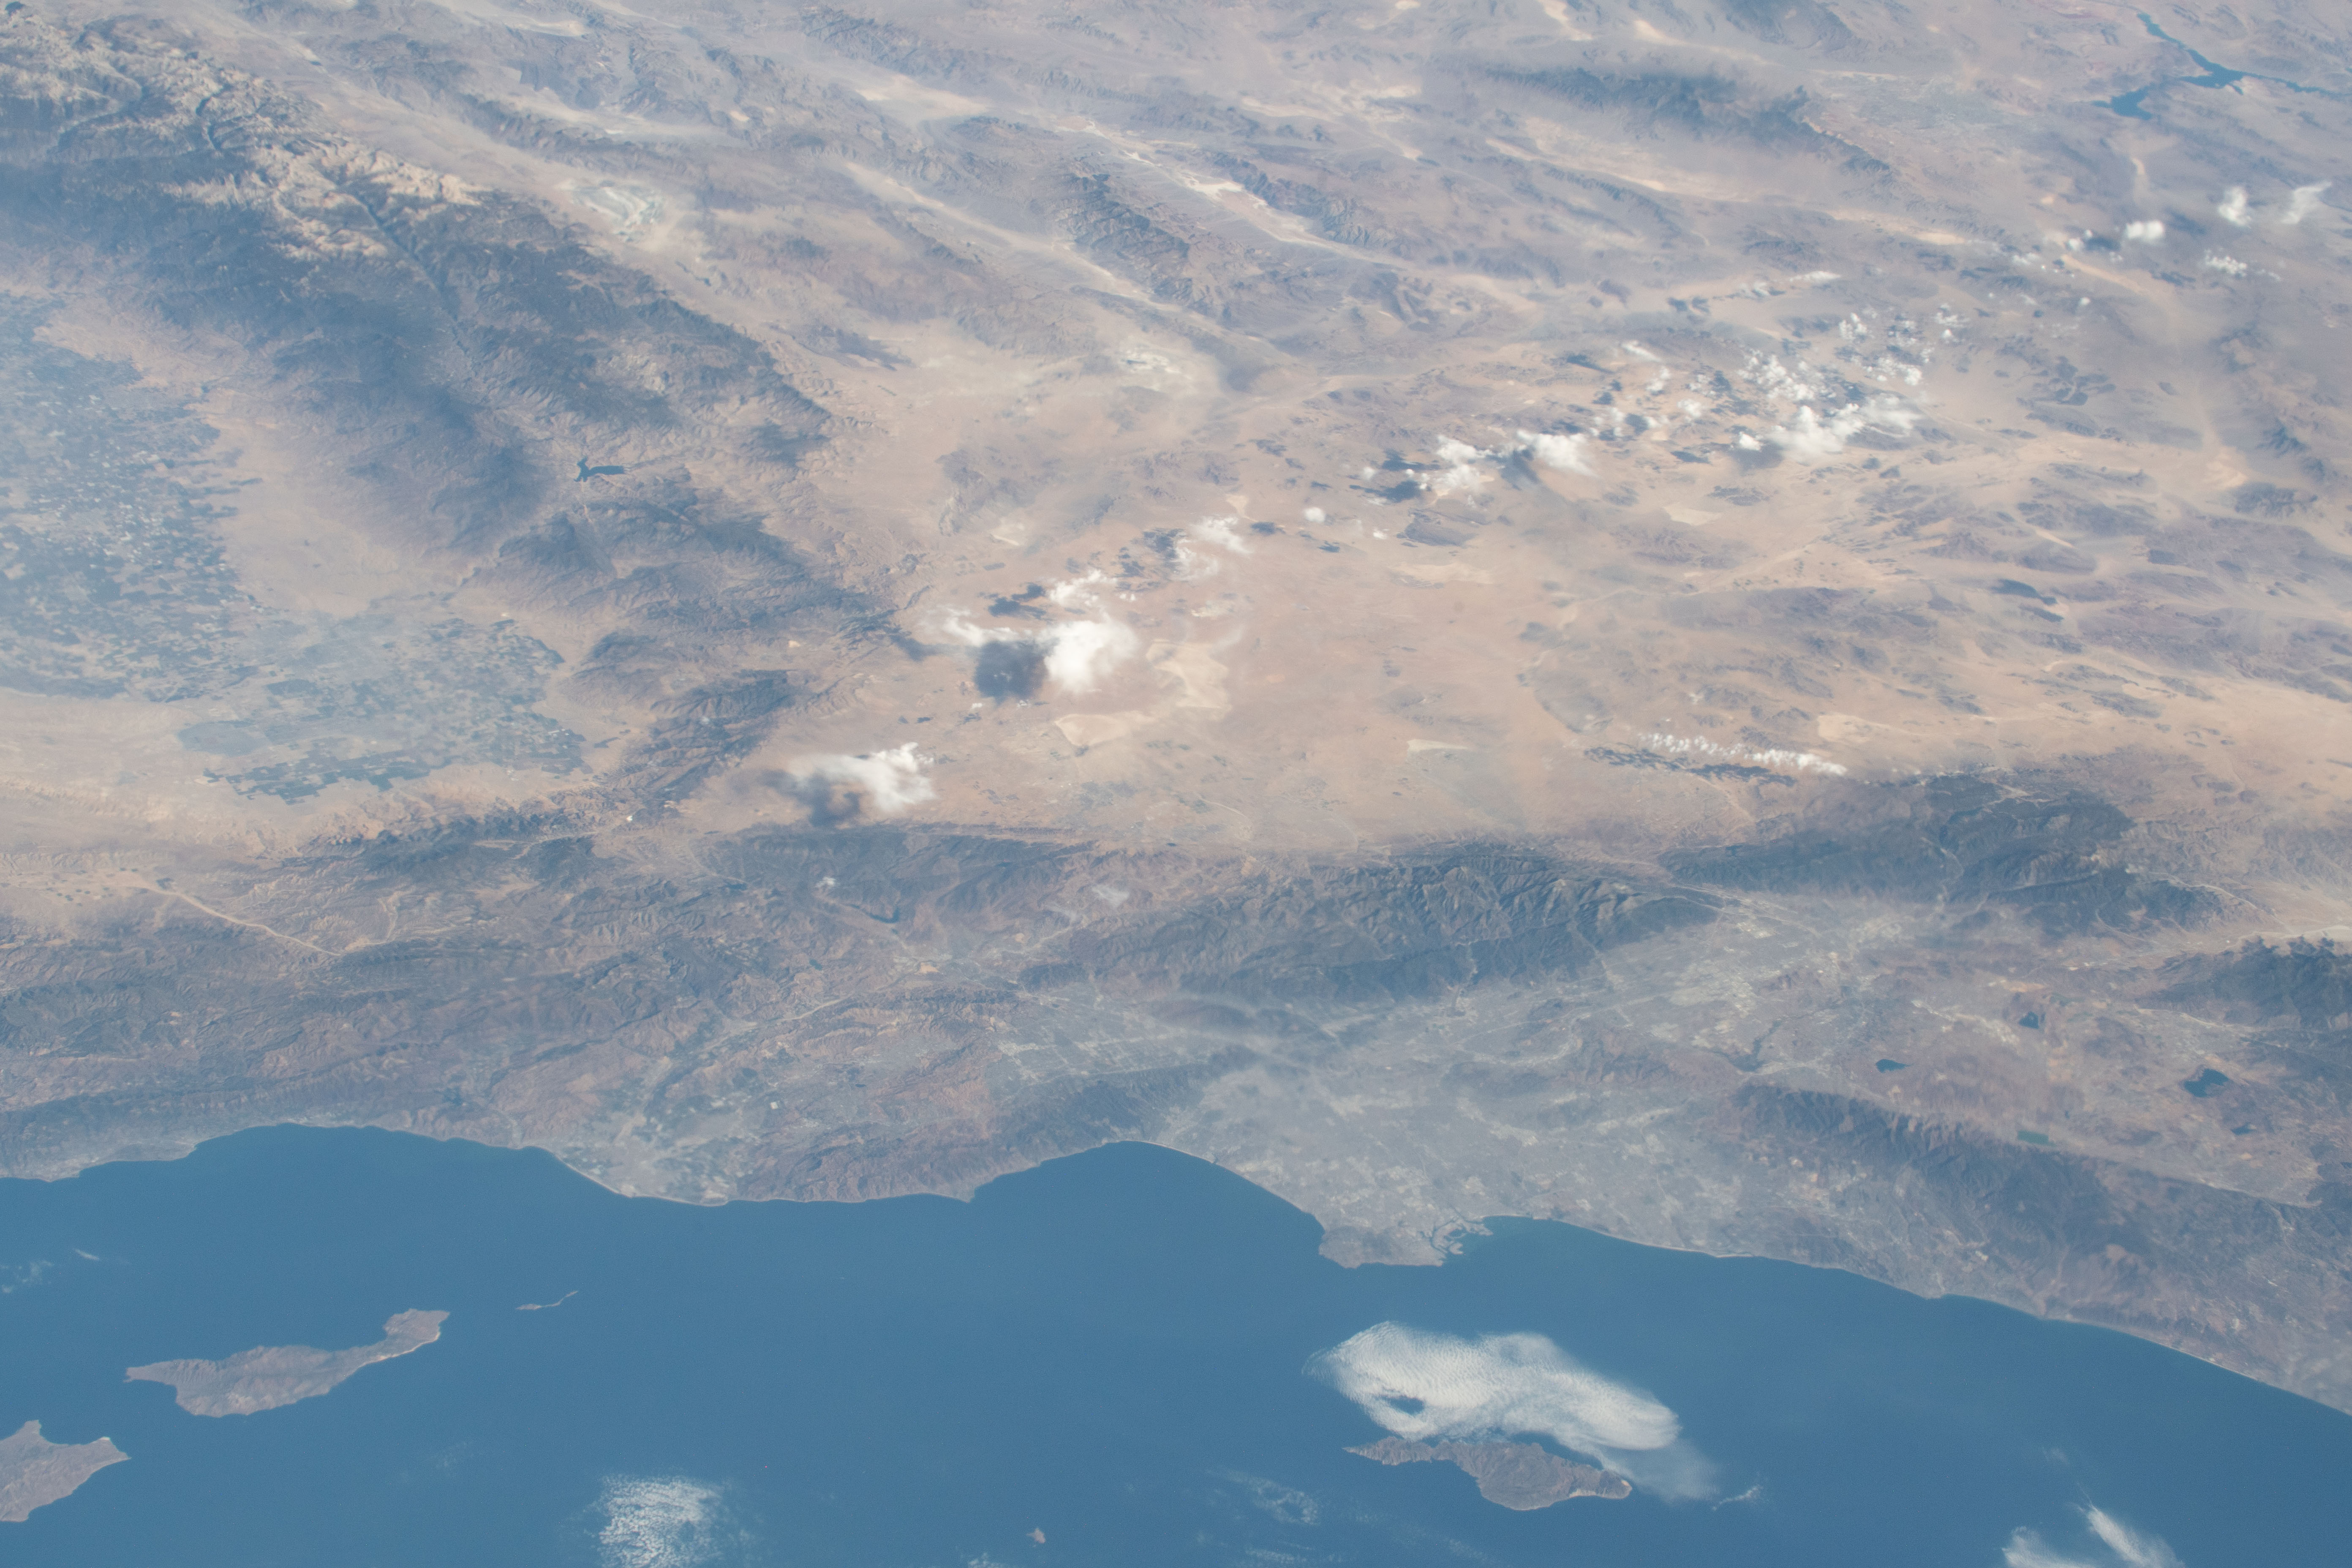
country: USA-CALIFORNIA
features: RIVERSIDE, ANGELES NATIONAL FOREST, SAN BERNARDINO NATIONAL FOREST, LOS ANGELES
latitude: 34.5
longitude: -118.0
